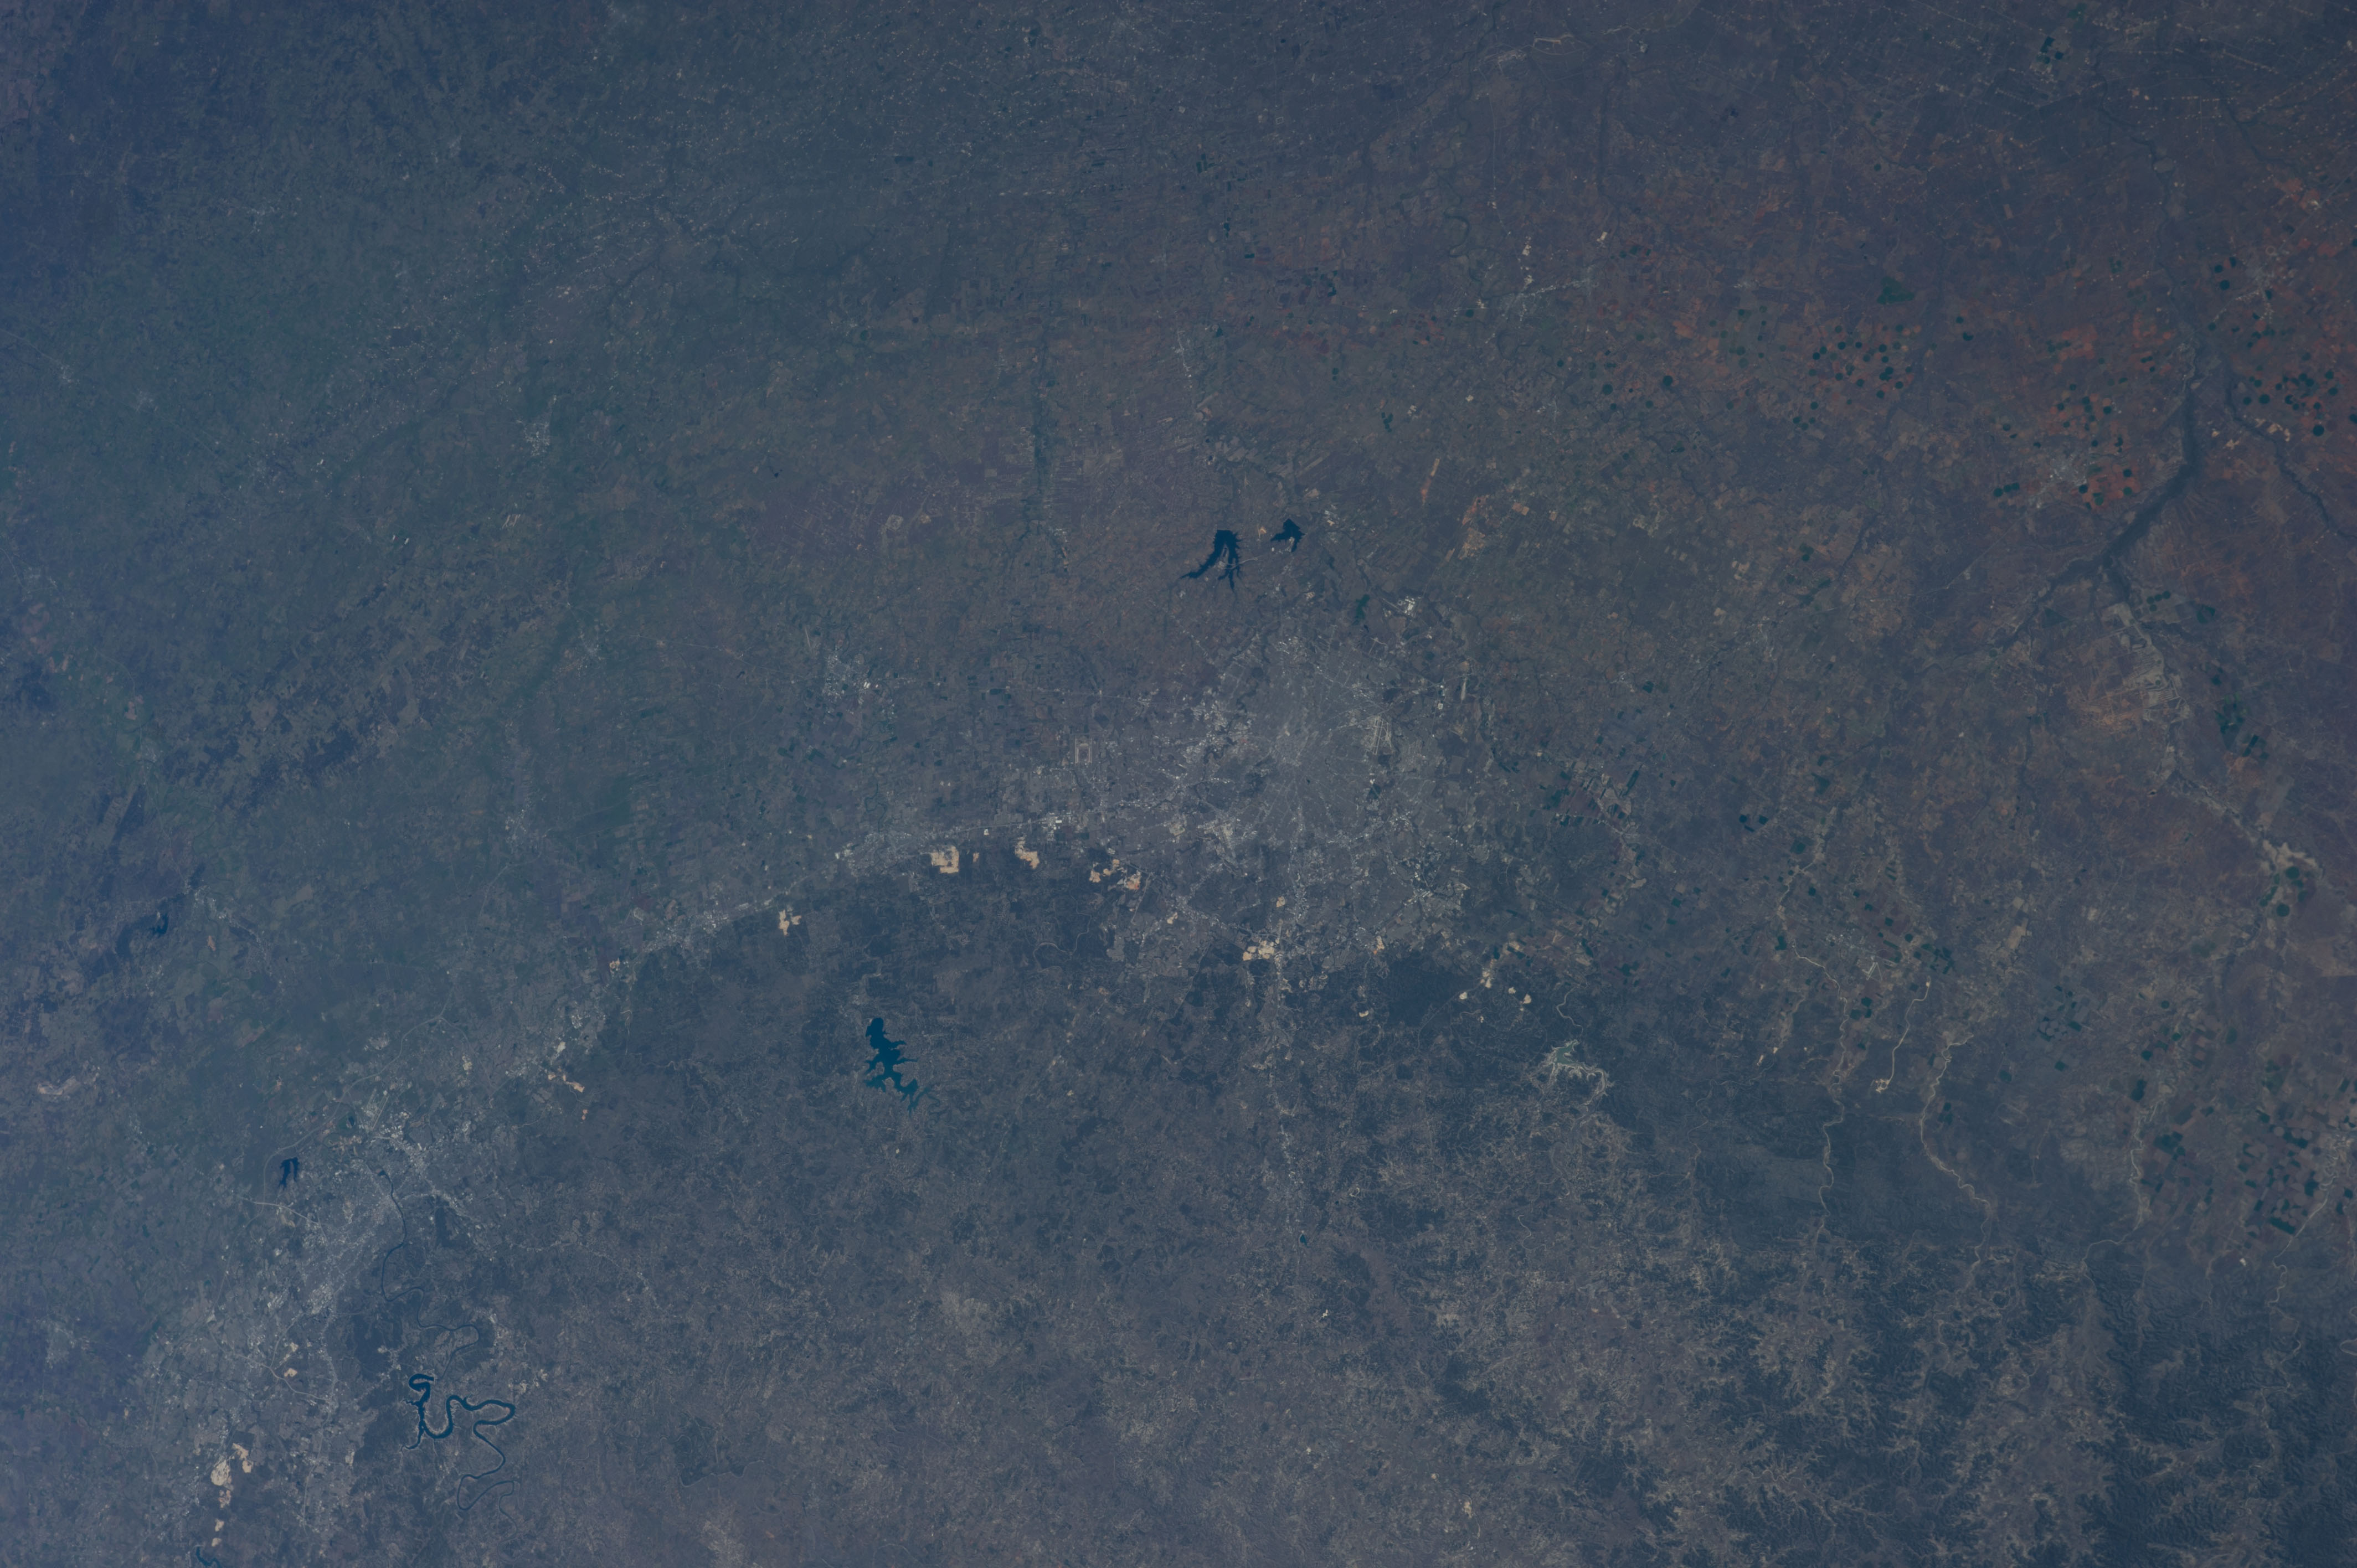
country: USA-TEXAS
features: SAN ANTONIO, AUSTIN, CALAVERAS LAKE, VICTOR BRAUNIG LAKE
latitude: 29.5
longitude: -98.4
